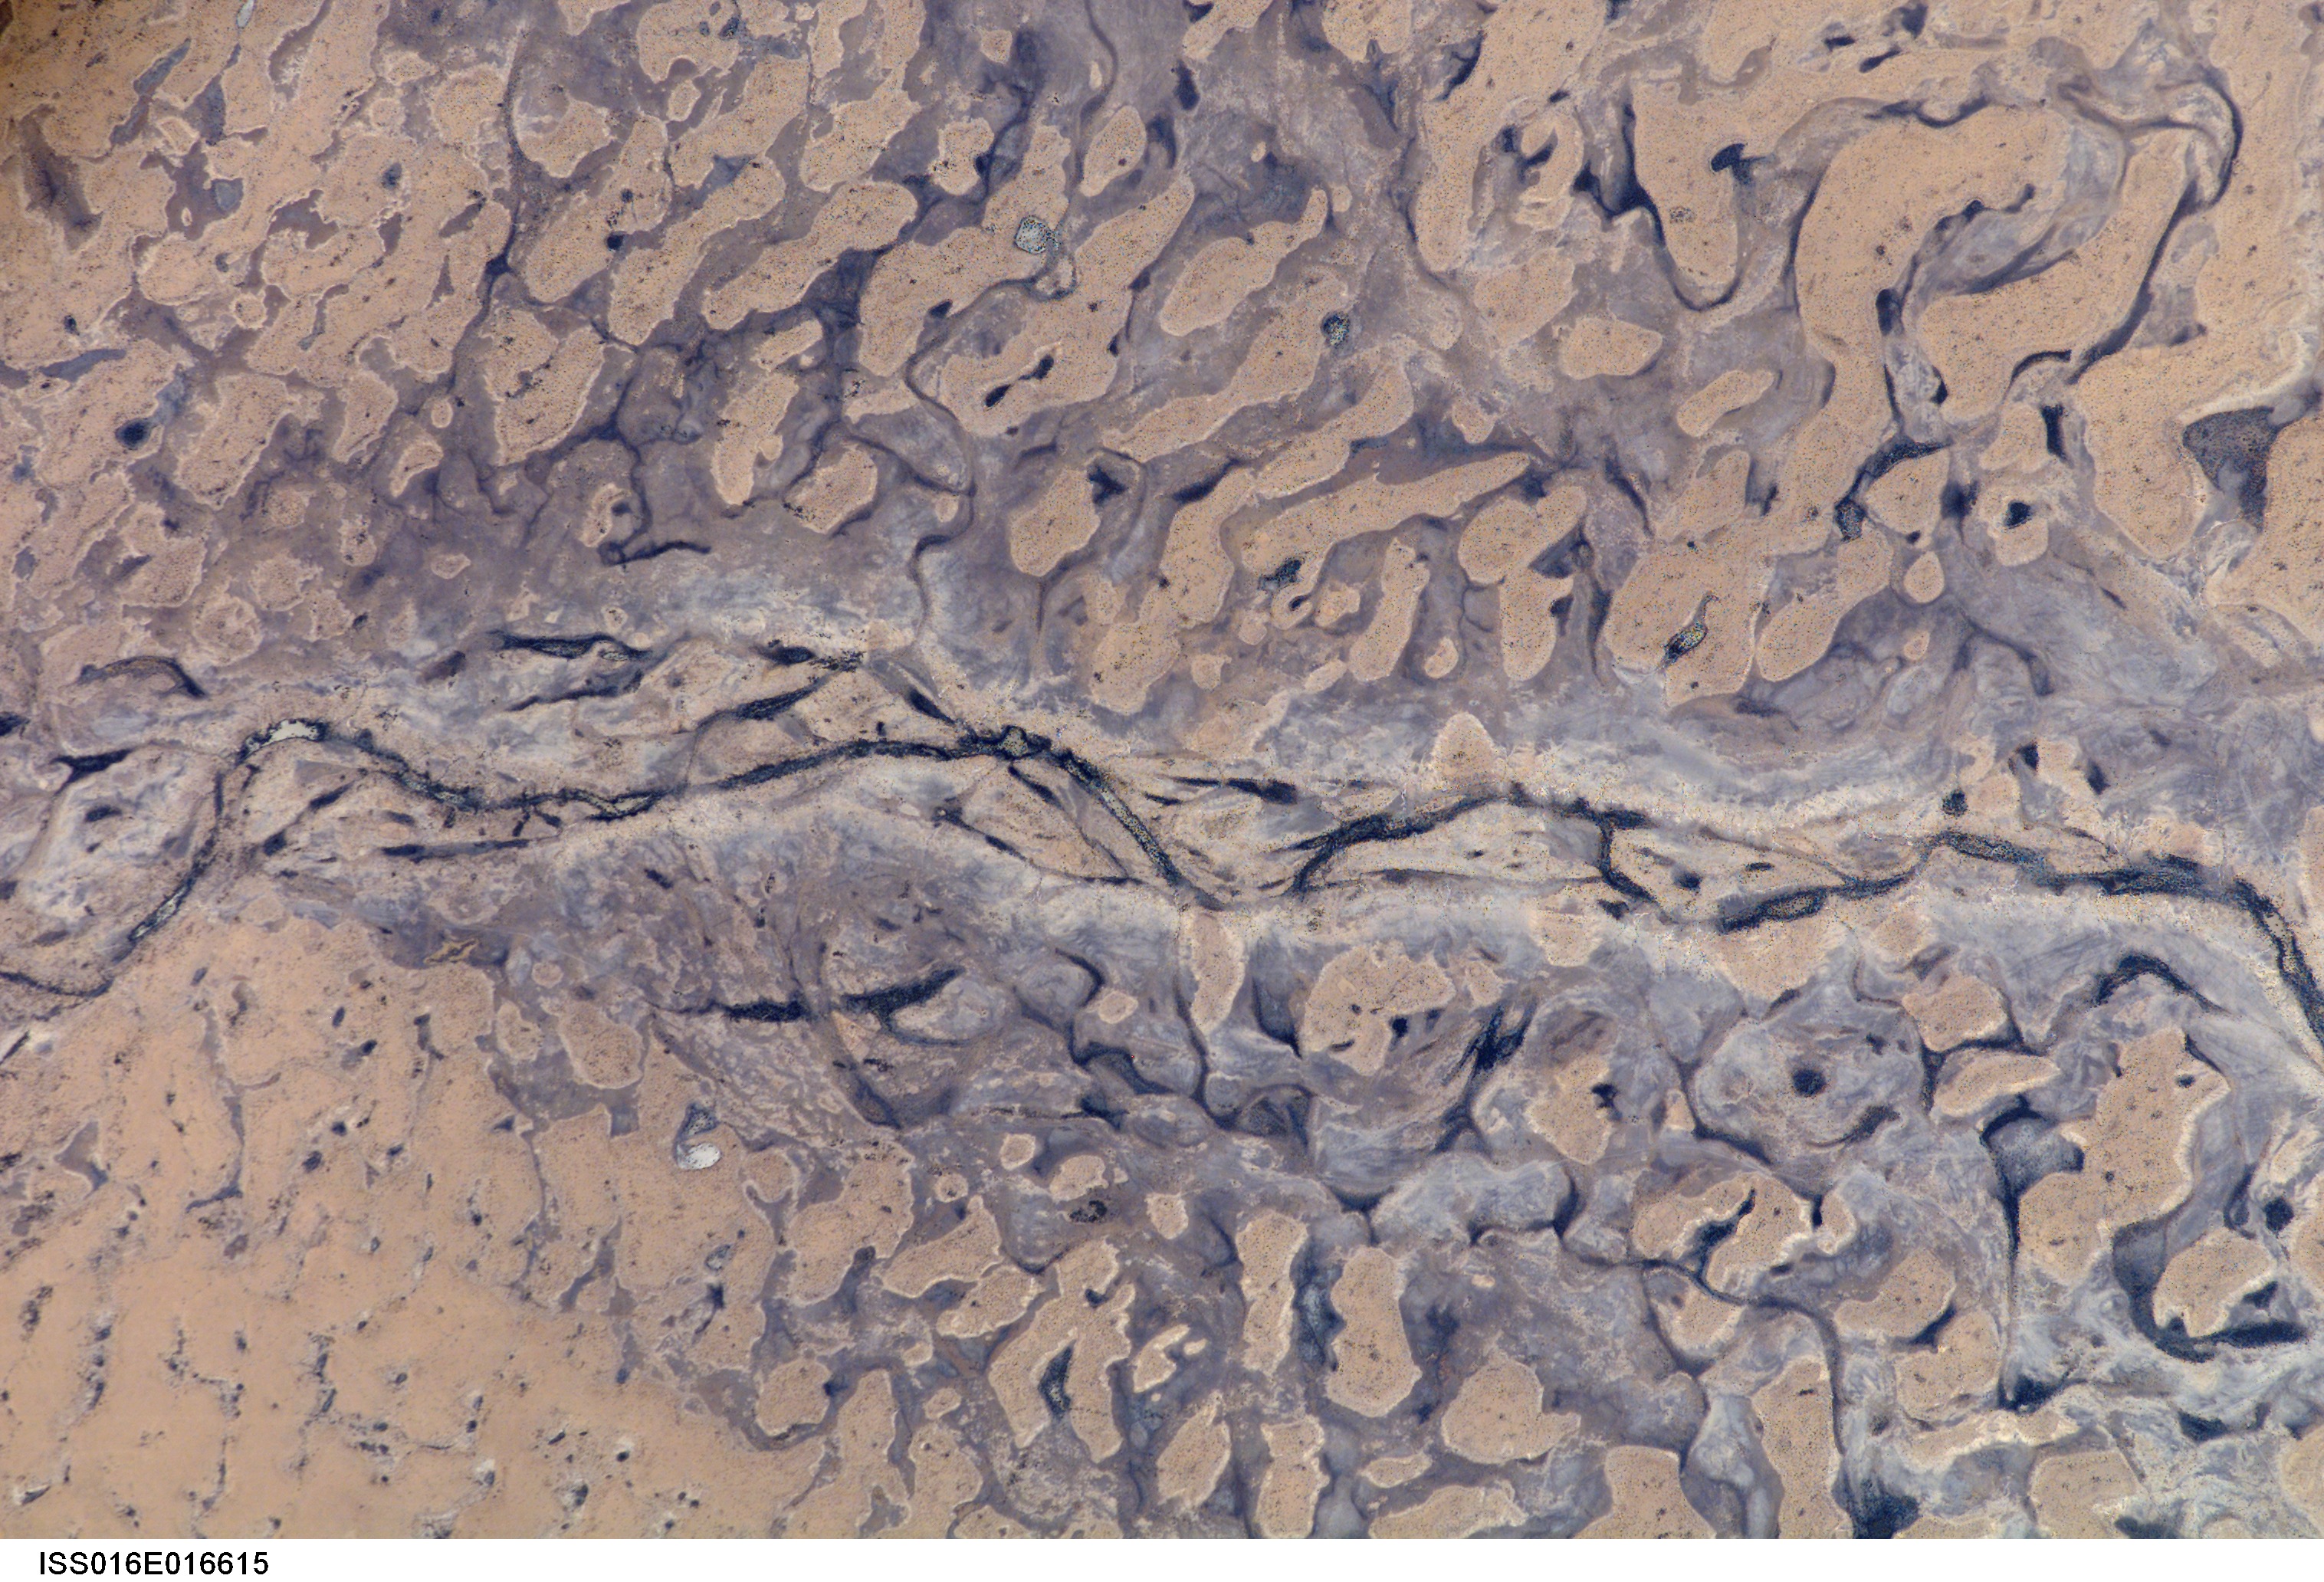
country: CHAD
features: AL GHAZAL WATERCOURSE, DUNES
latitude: 13.5
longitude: 16.1
